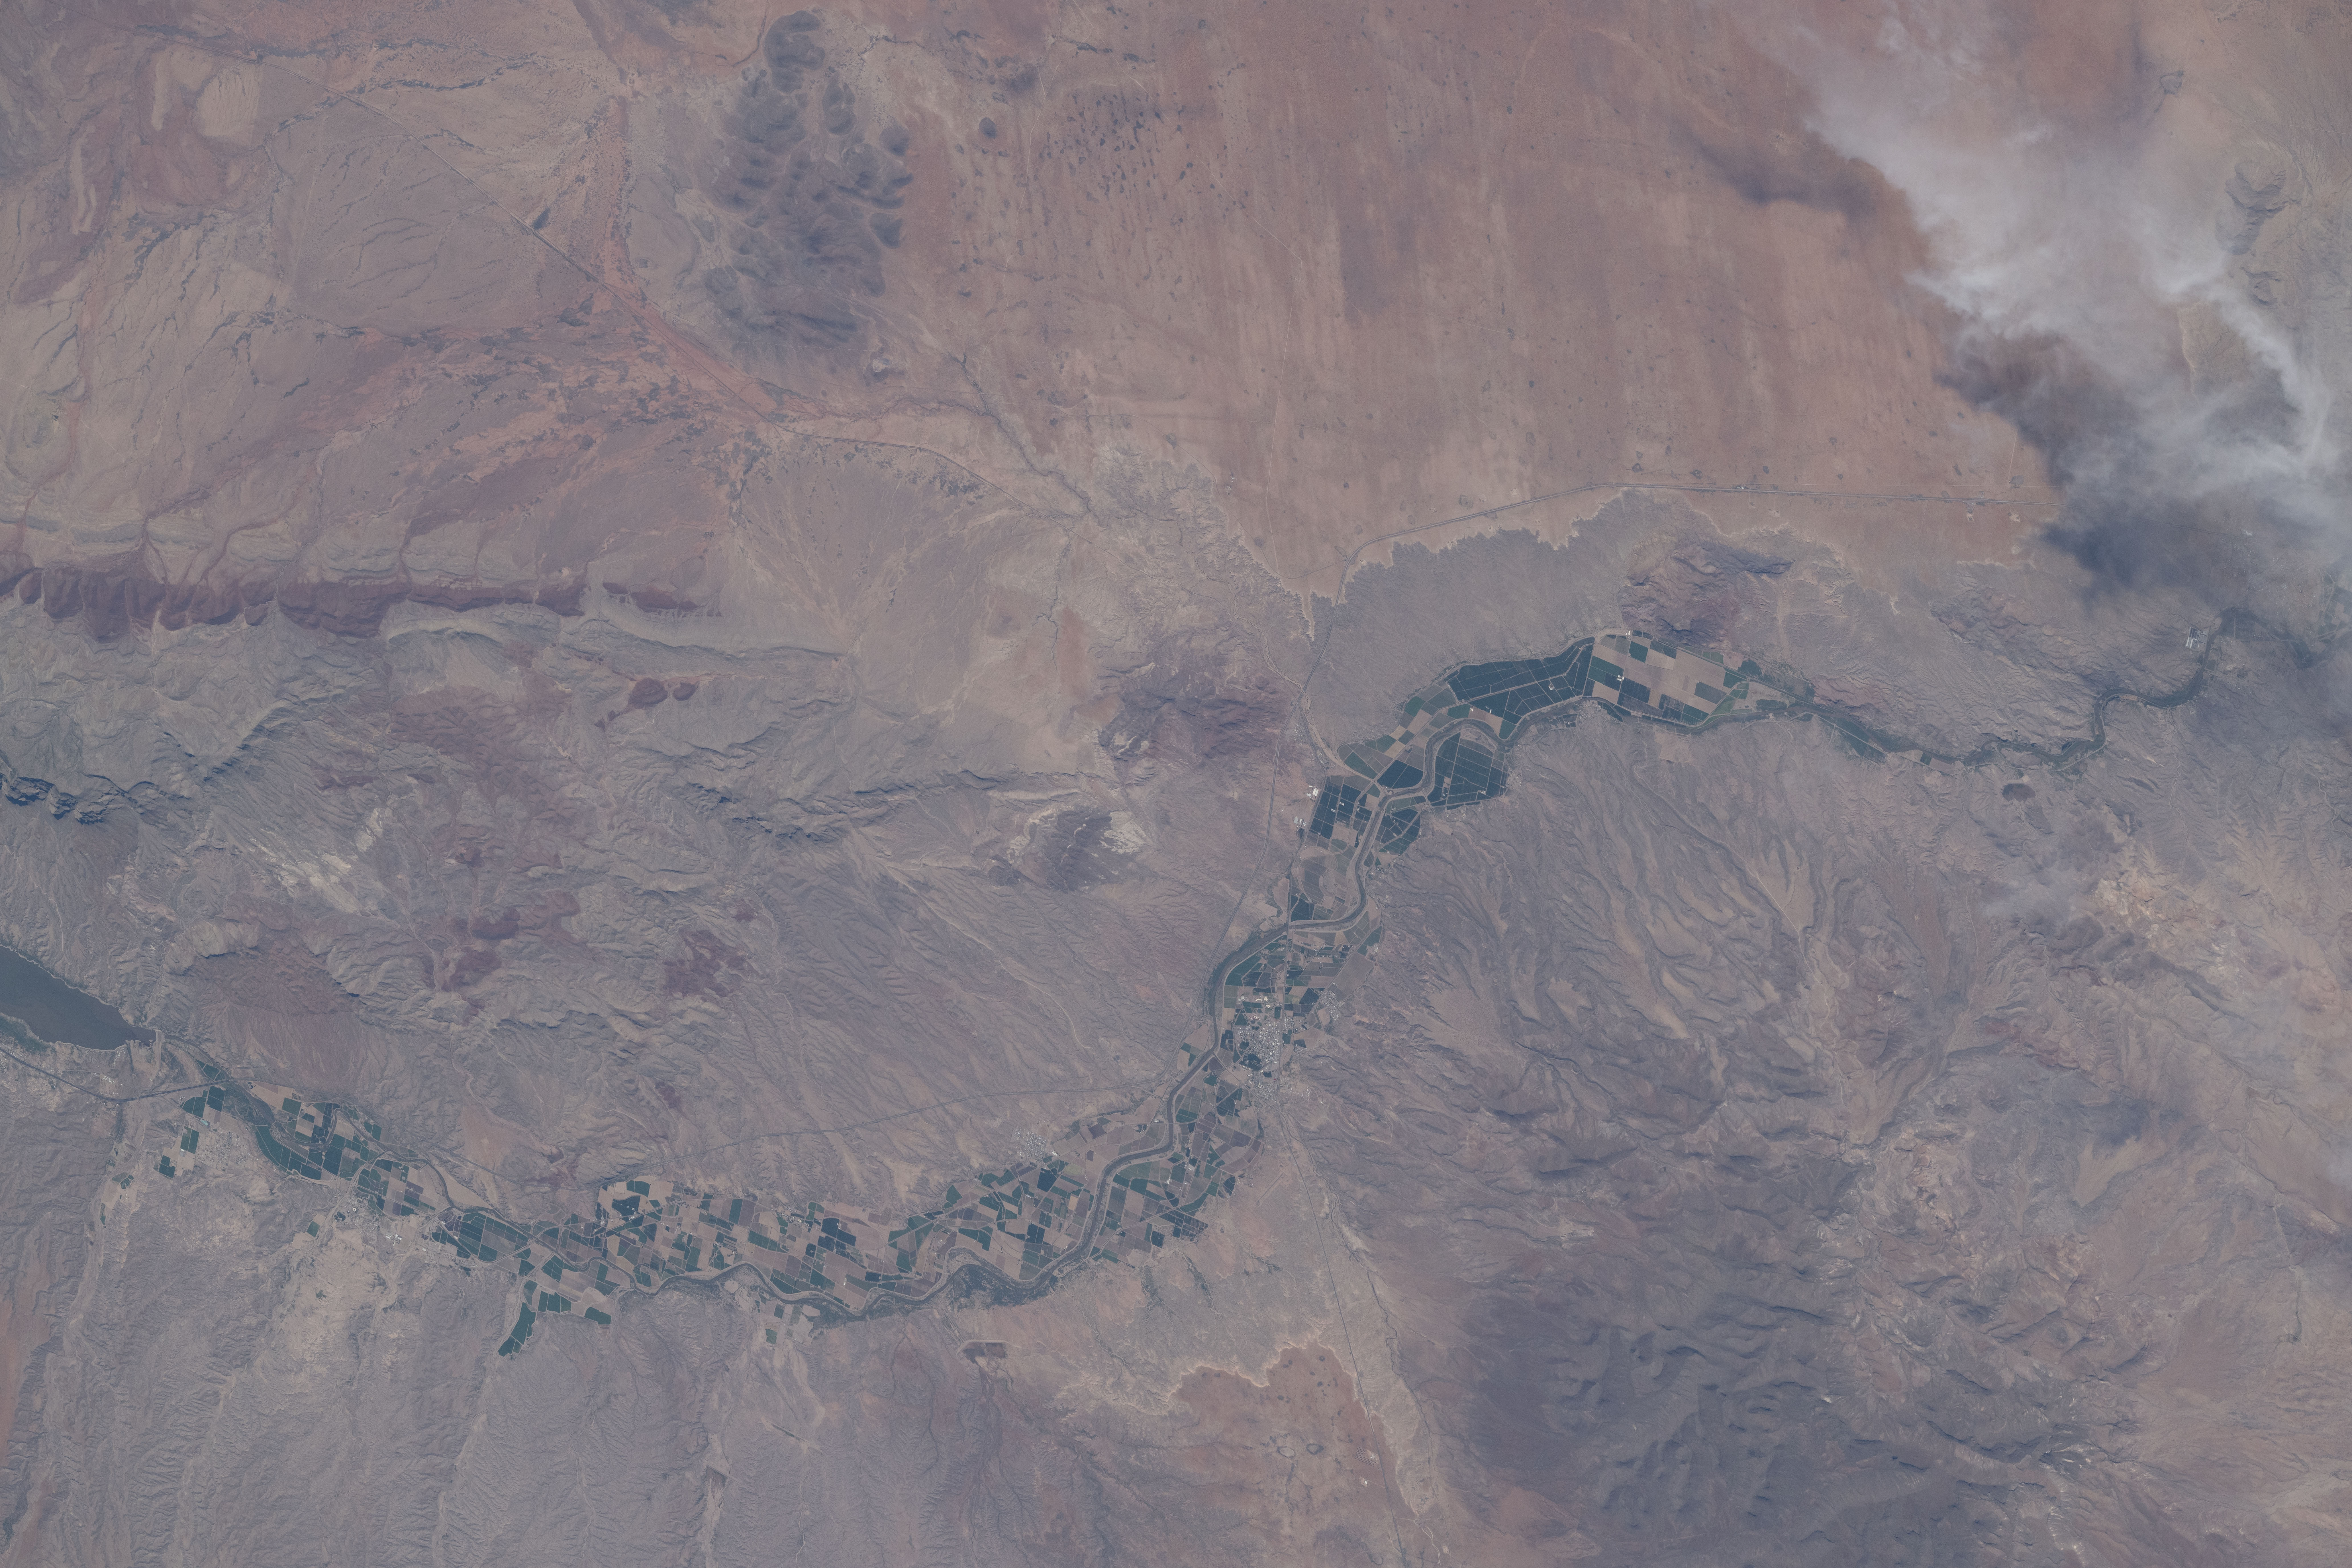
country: USA-NEW MEXICO
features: RIO GRANDE, HATCH
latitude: 32.7
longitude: -107.1
